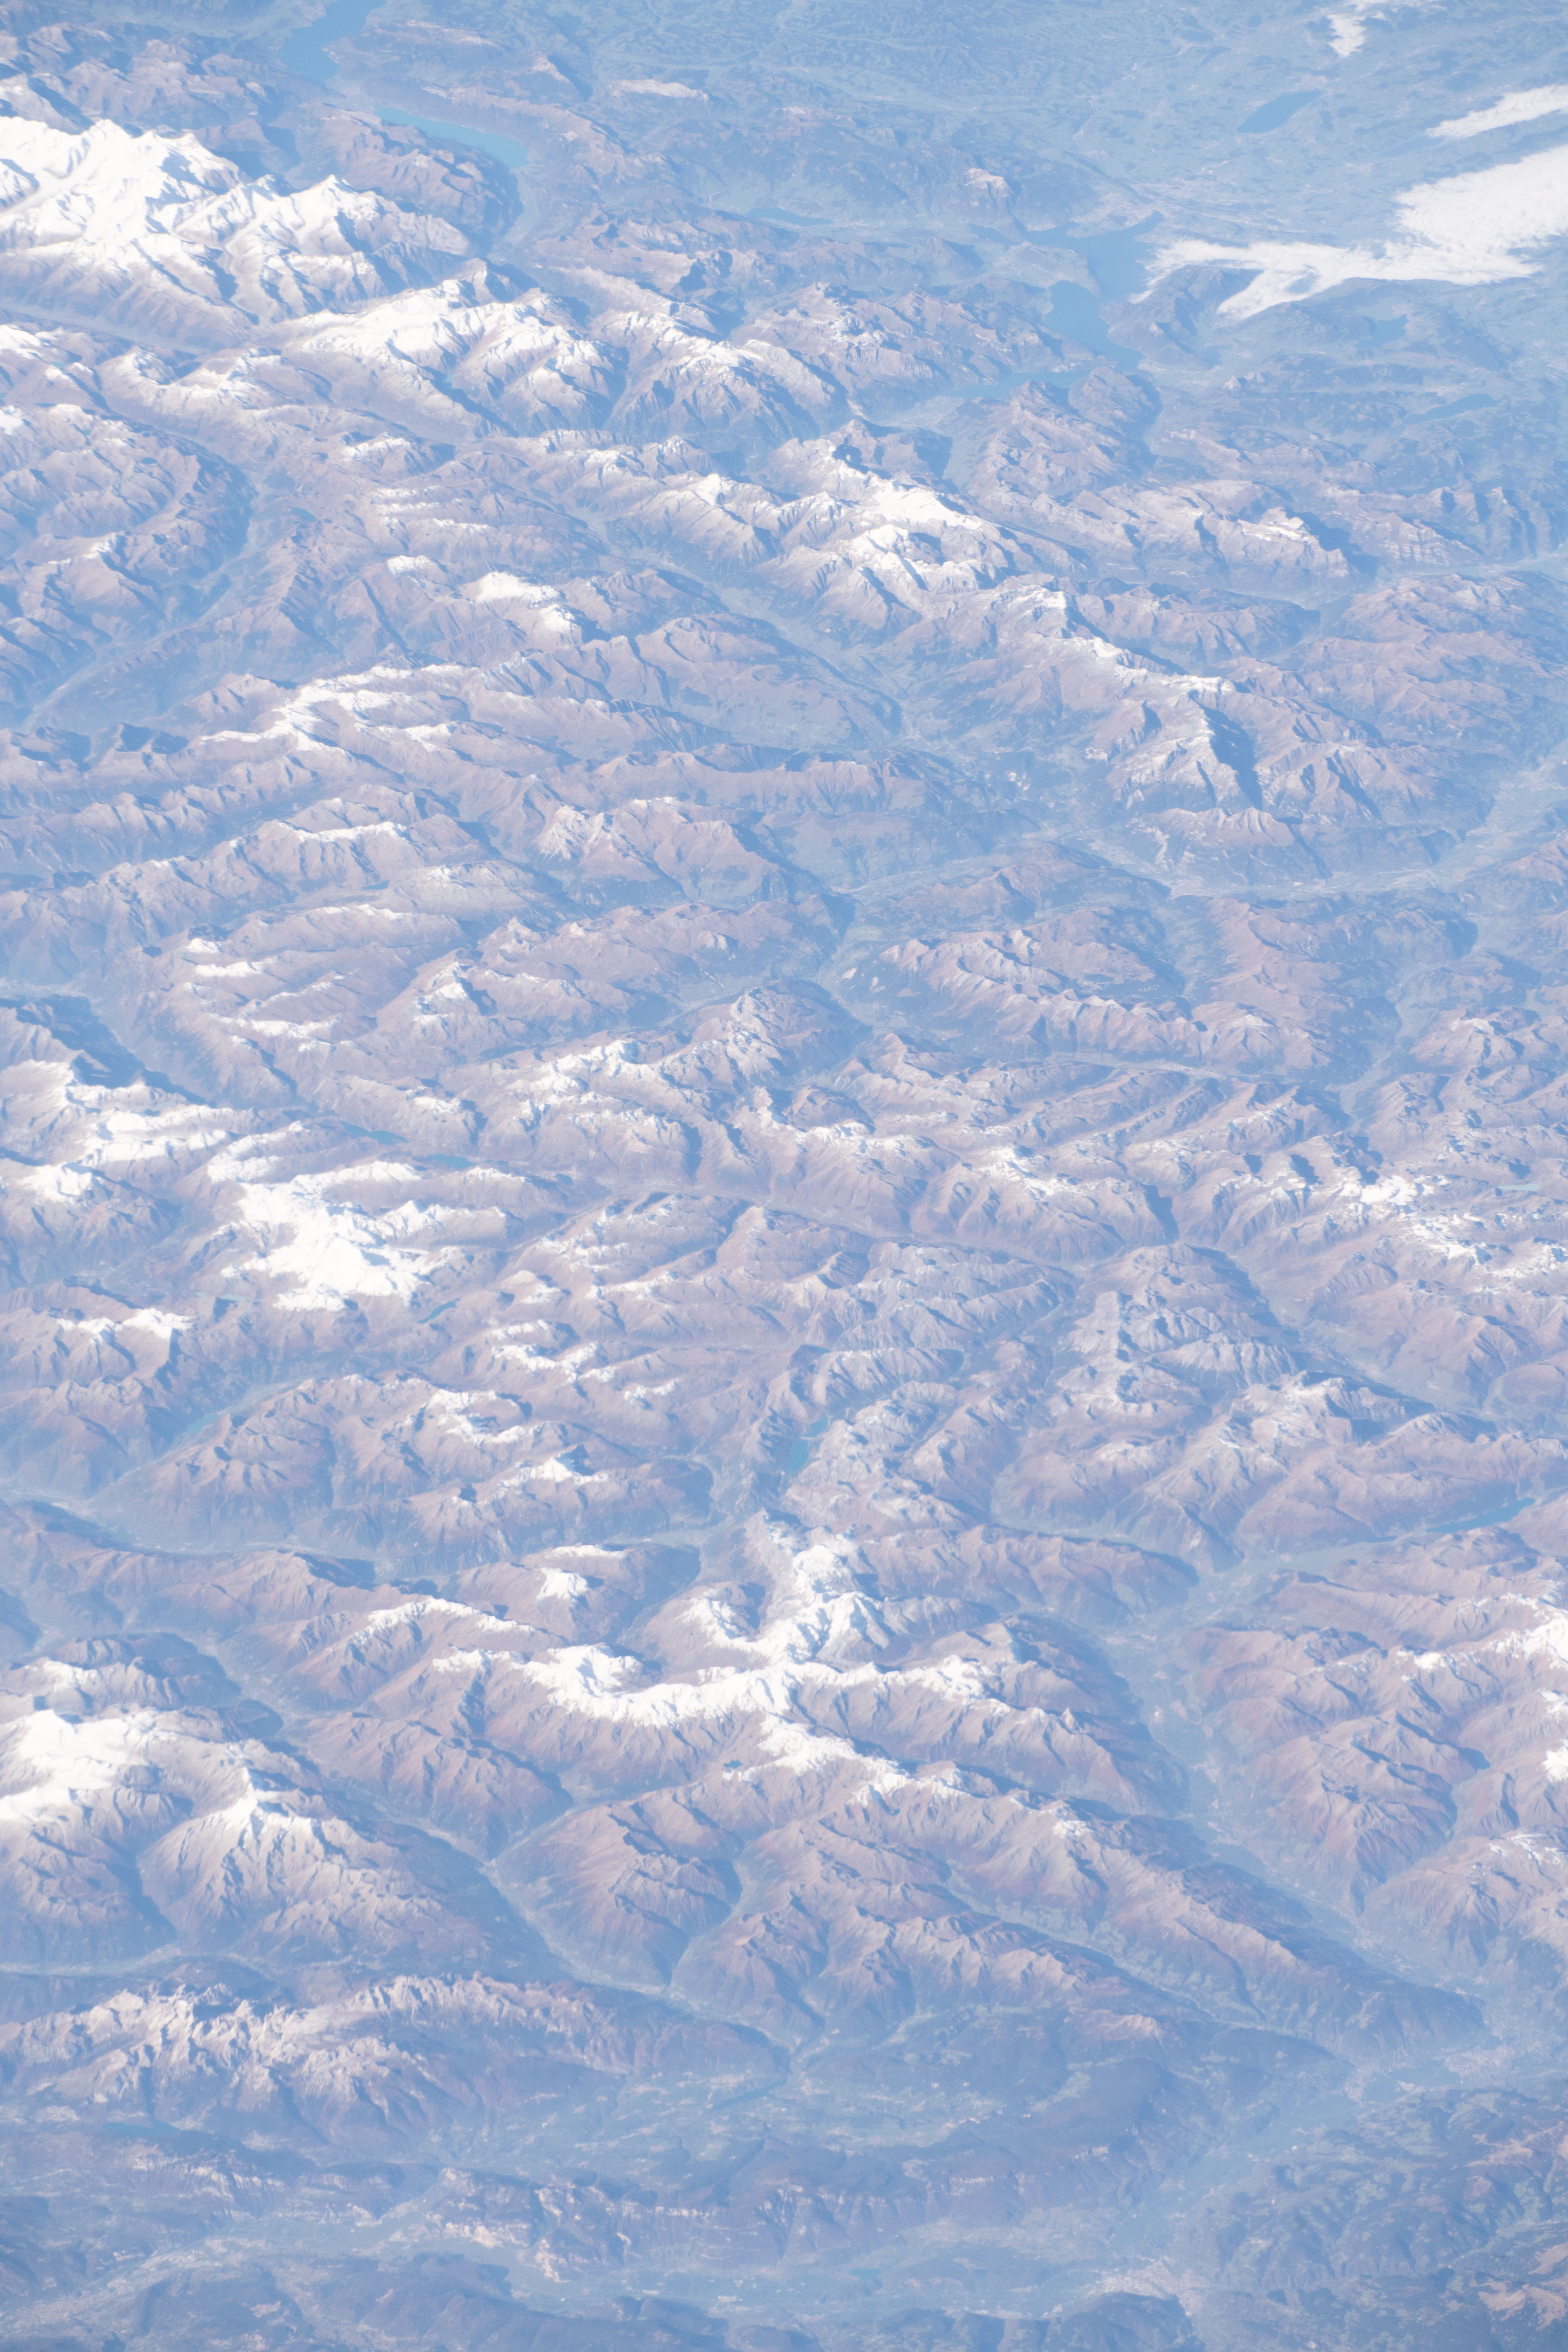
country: SWITZERLAND
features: BORDERS: SWITZERLAND,LIECHTENSTEIN; LAKE LUCERNE,ALPS MOUNTAIN RANGE
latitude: 46.6
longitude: 9.9
